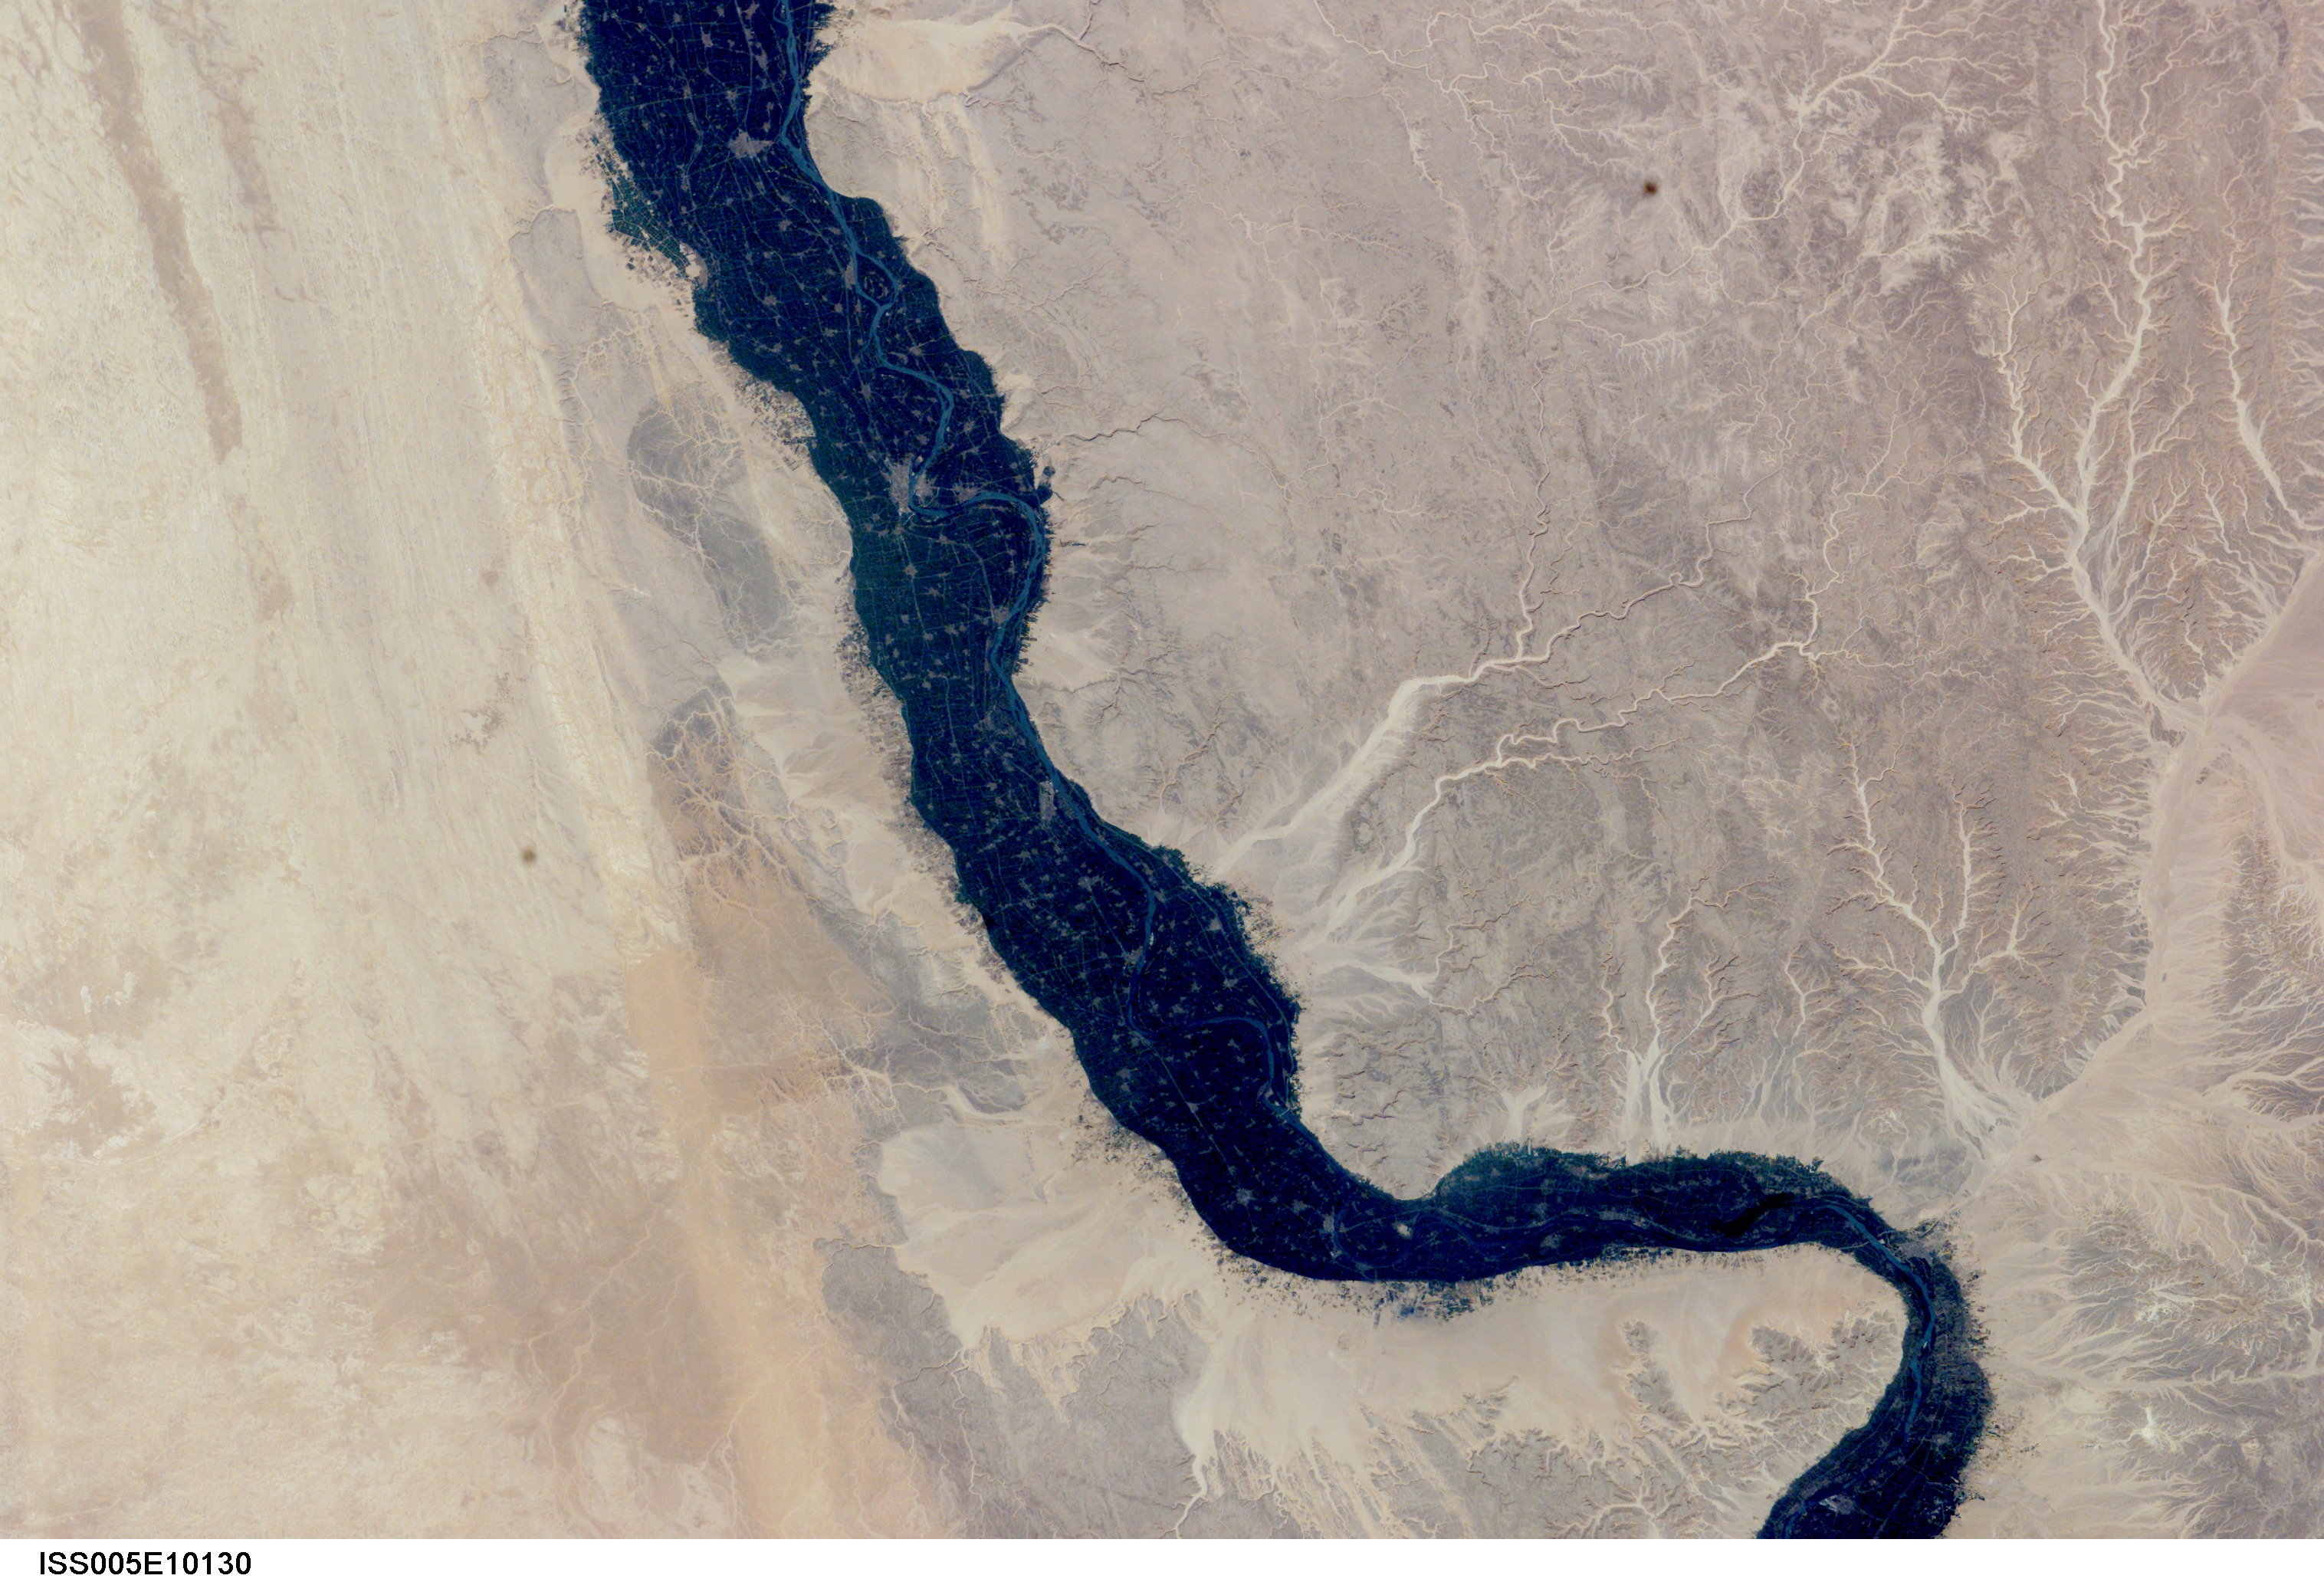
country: EGYPT
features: NILE RIVER
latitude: 26.0
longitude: 32.5
